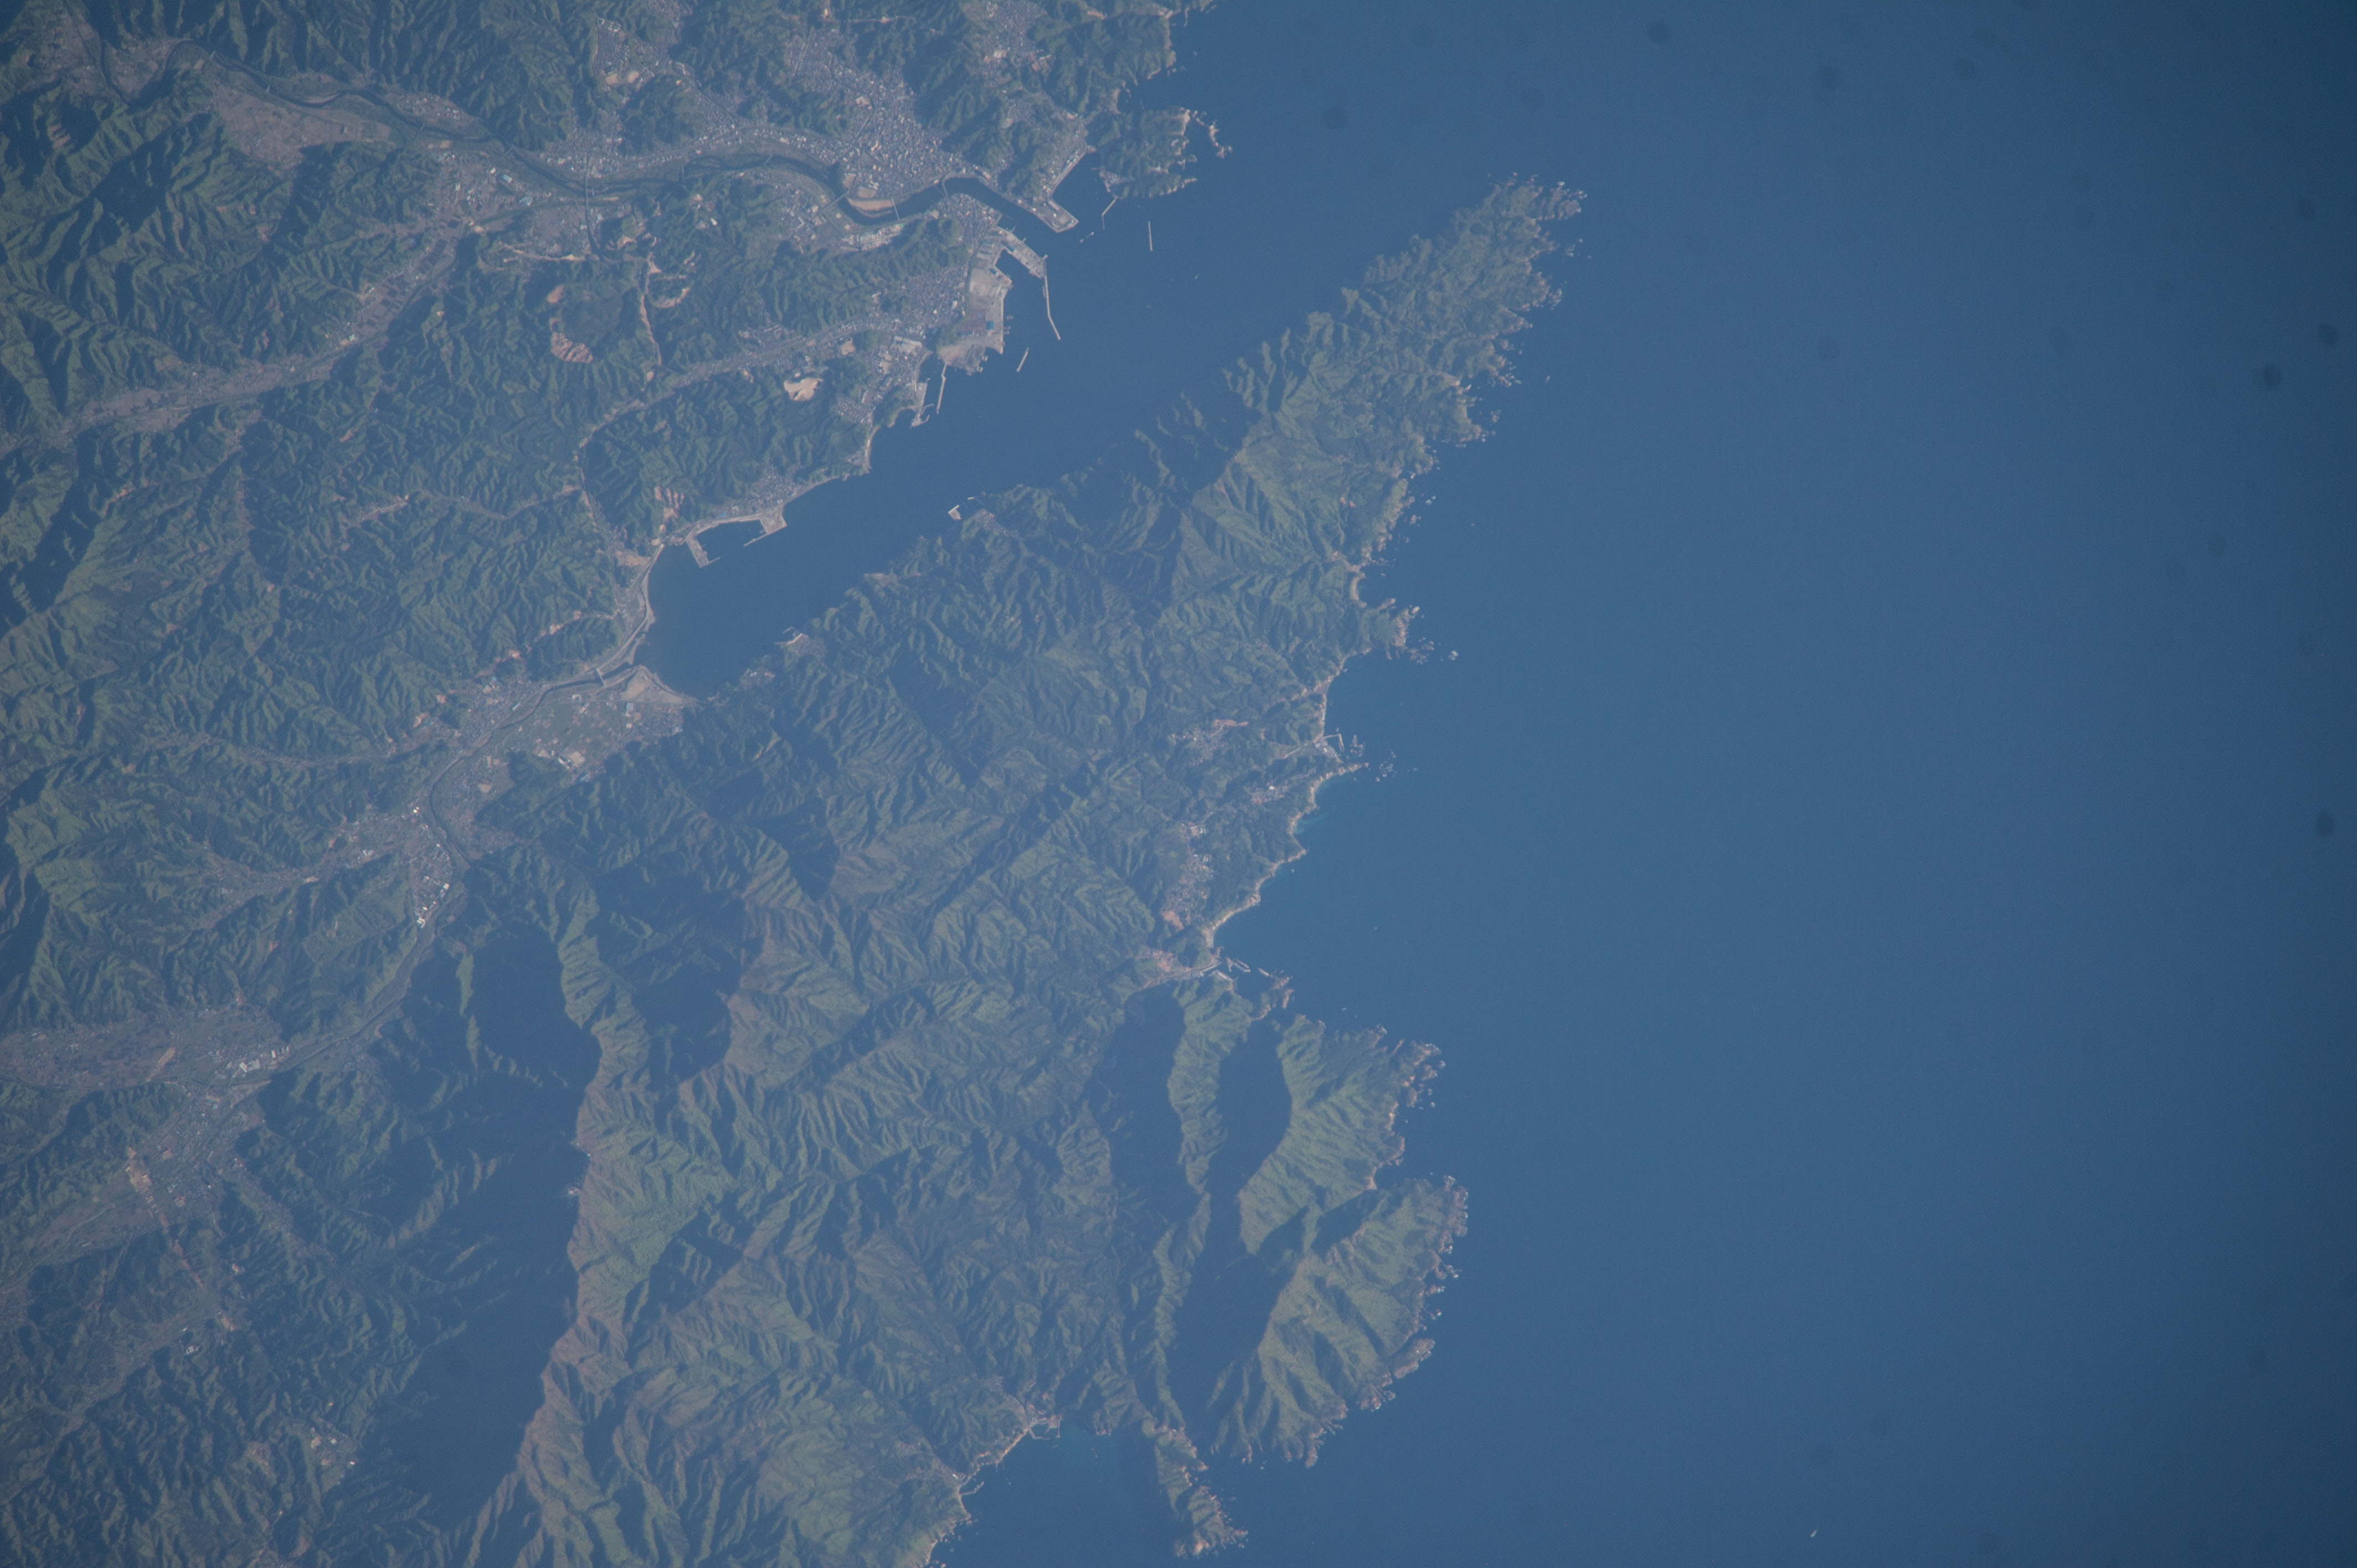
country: JAPAN
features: VEGETATION, COAST, MIYAKO BAY, MIYAKO, MT GASSAN, HEI RIVER
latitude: 39.6
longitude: 142.0
